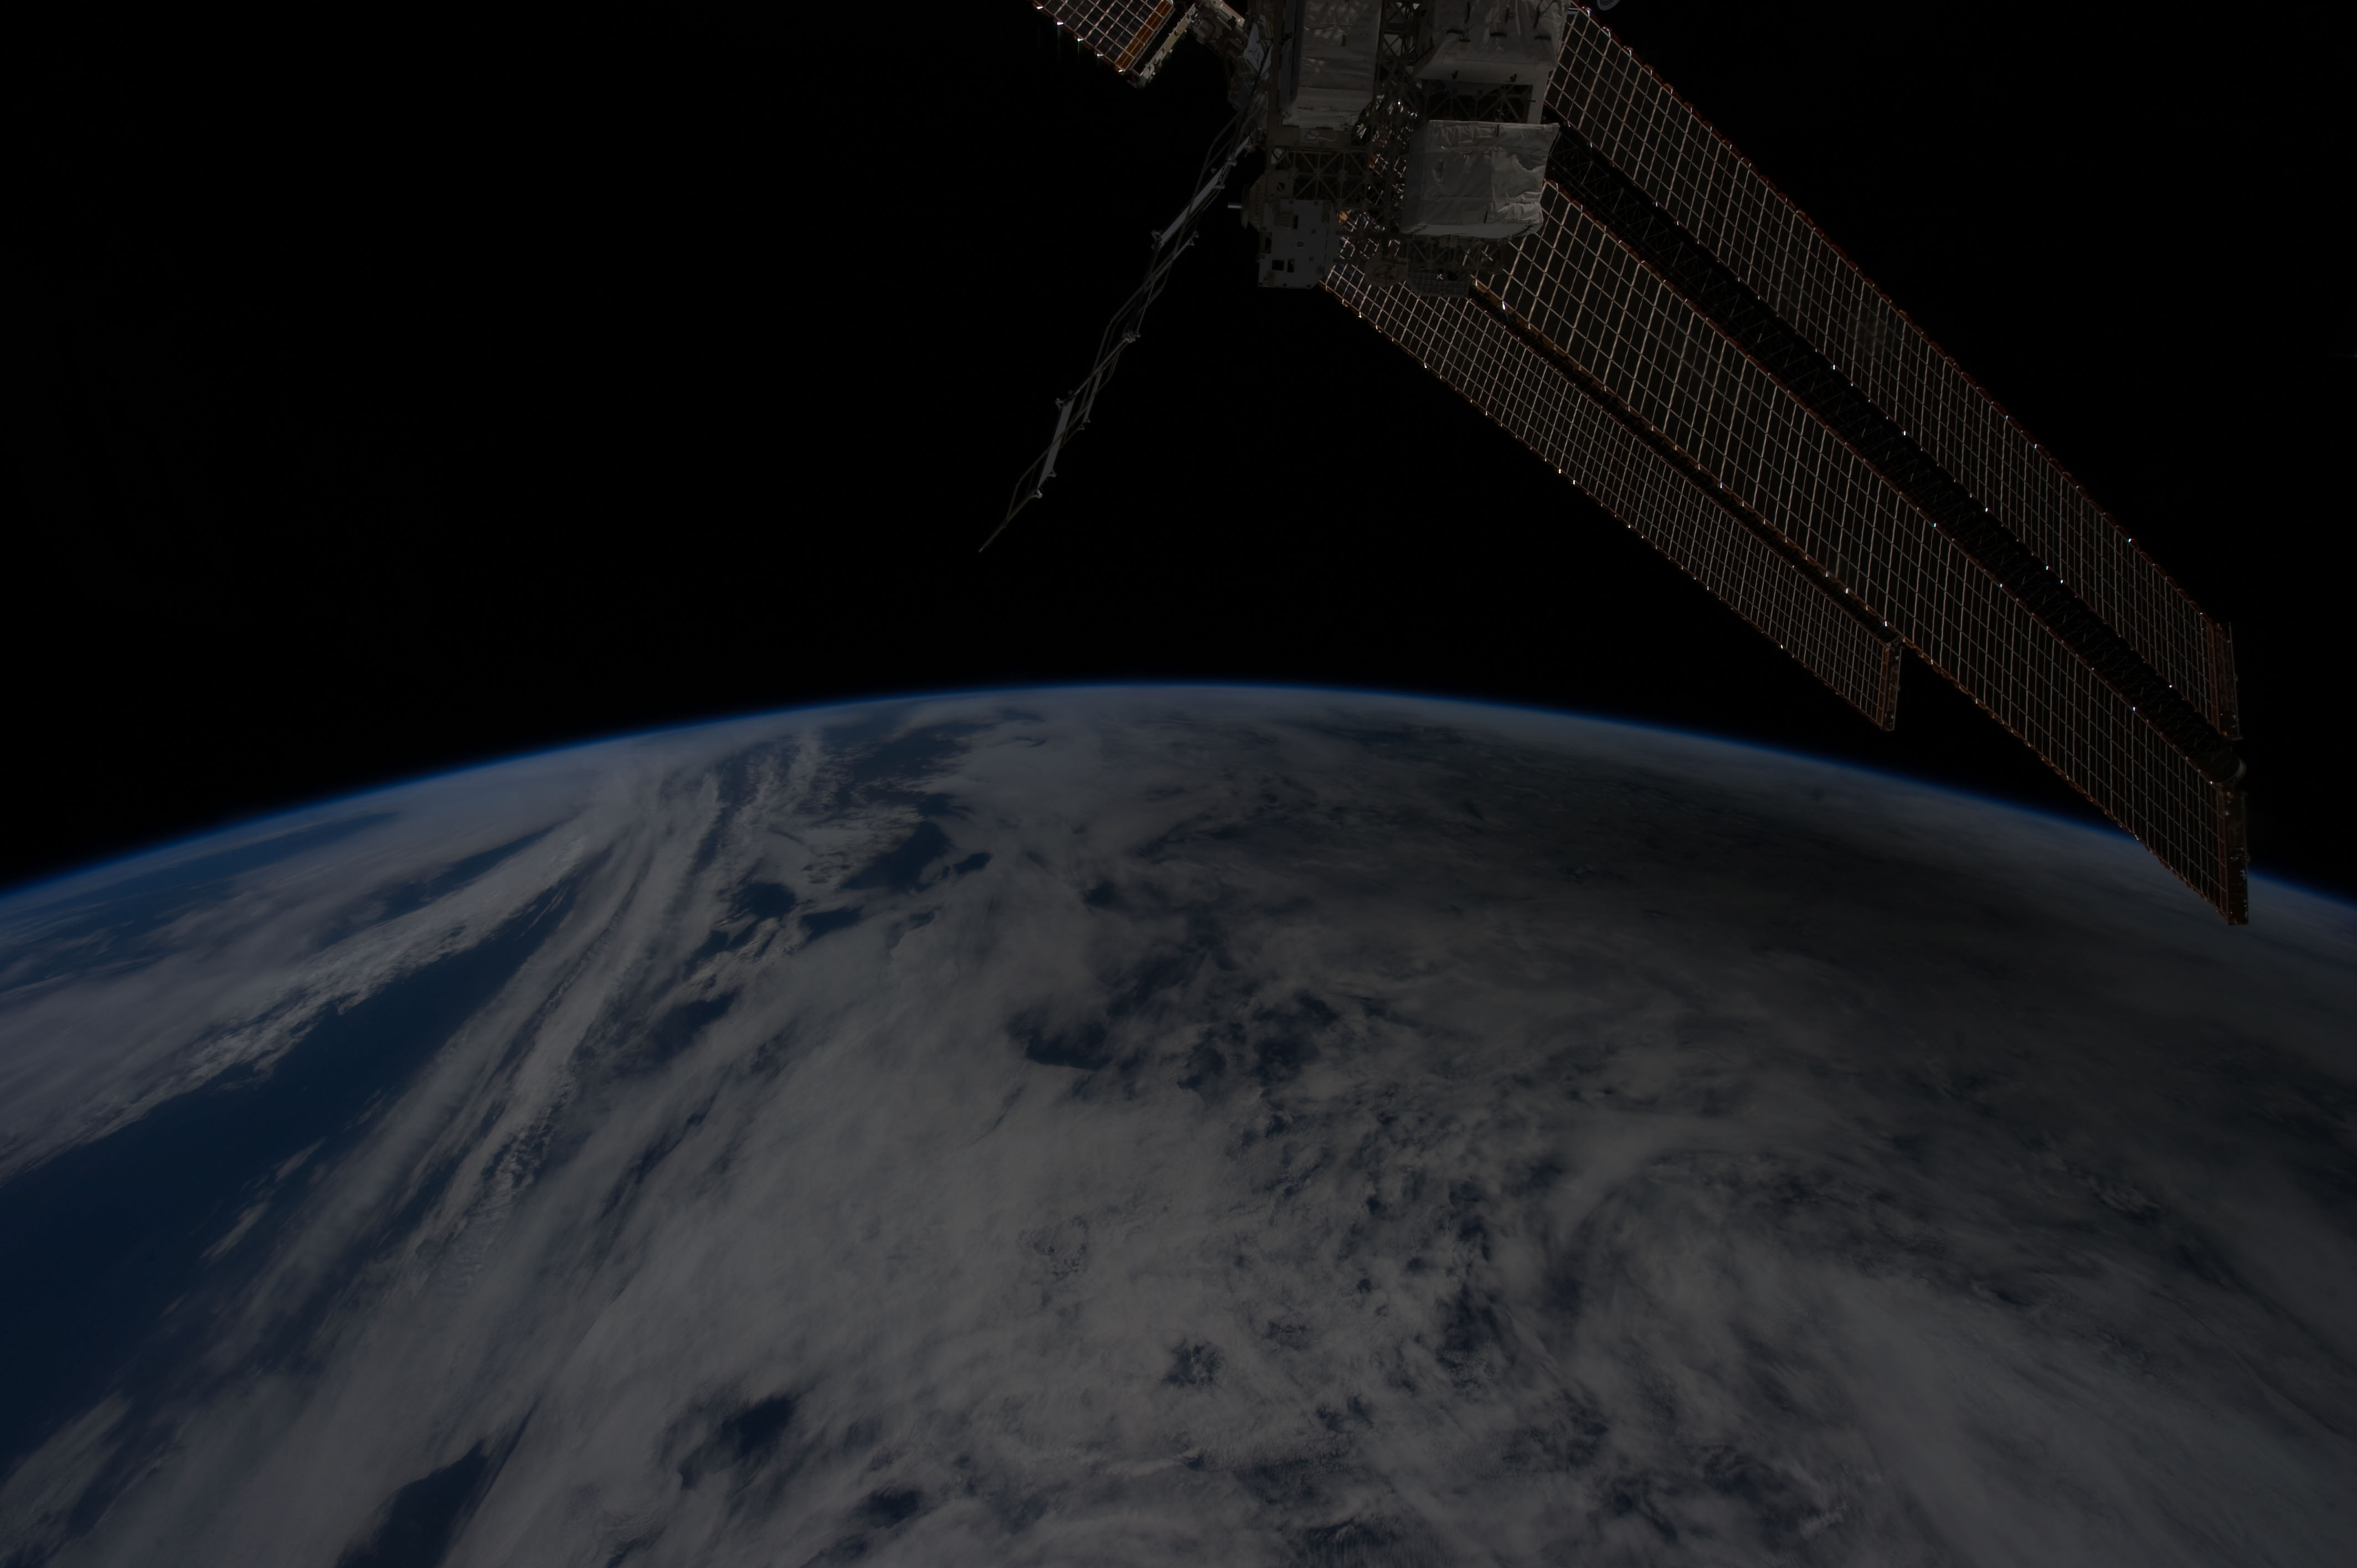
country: PACIFIC OCEAN
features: PORTION OF SHADOW OF ANNULAR SOLAR ECLIPSE ON CLOUD TOPS, WESTERN PACIFIC
